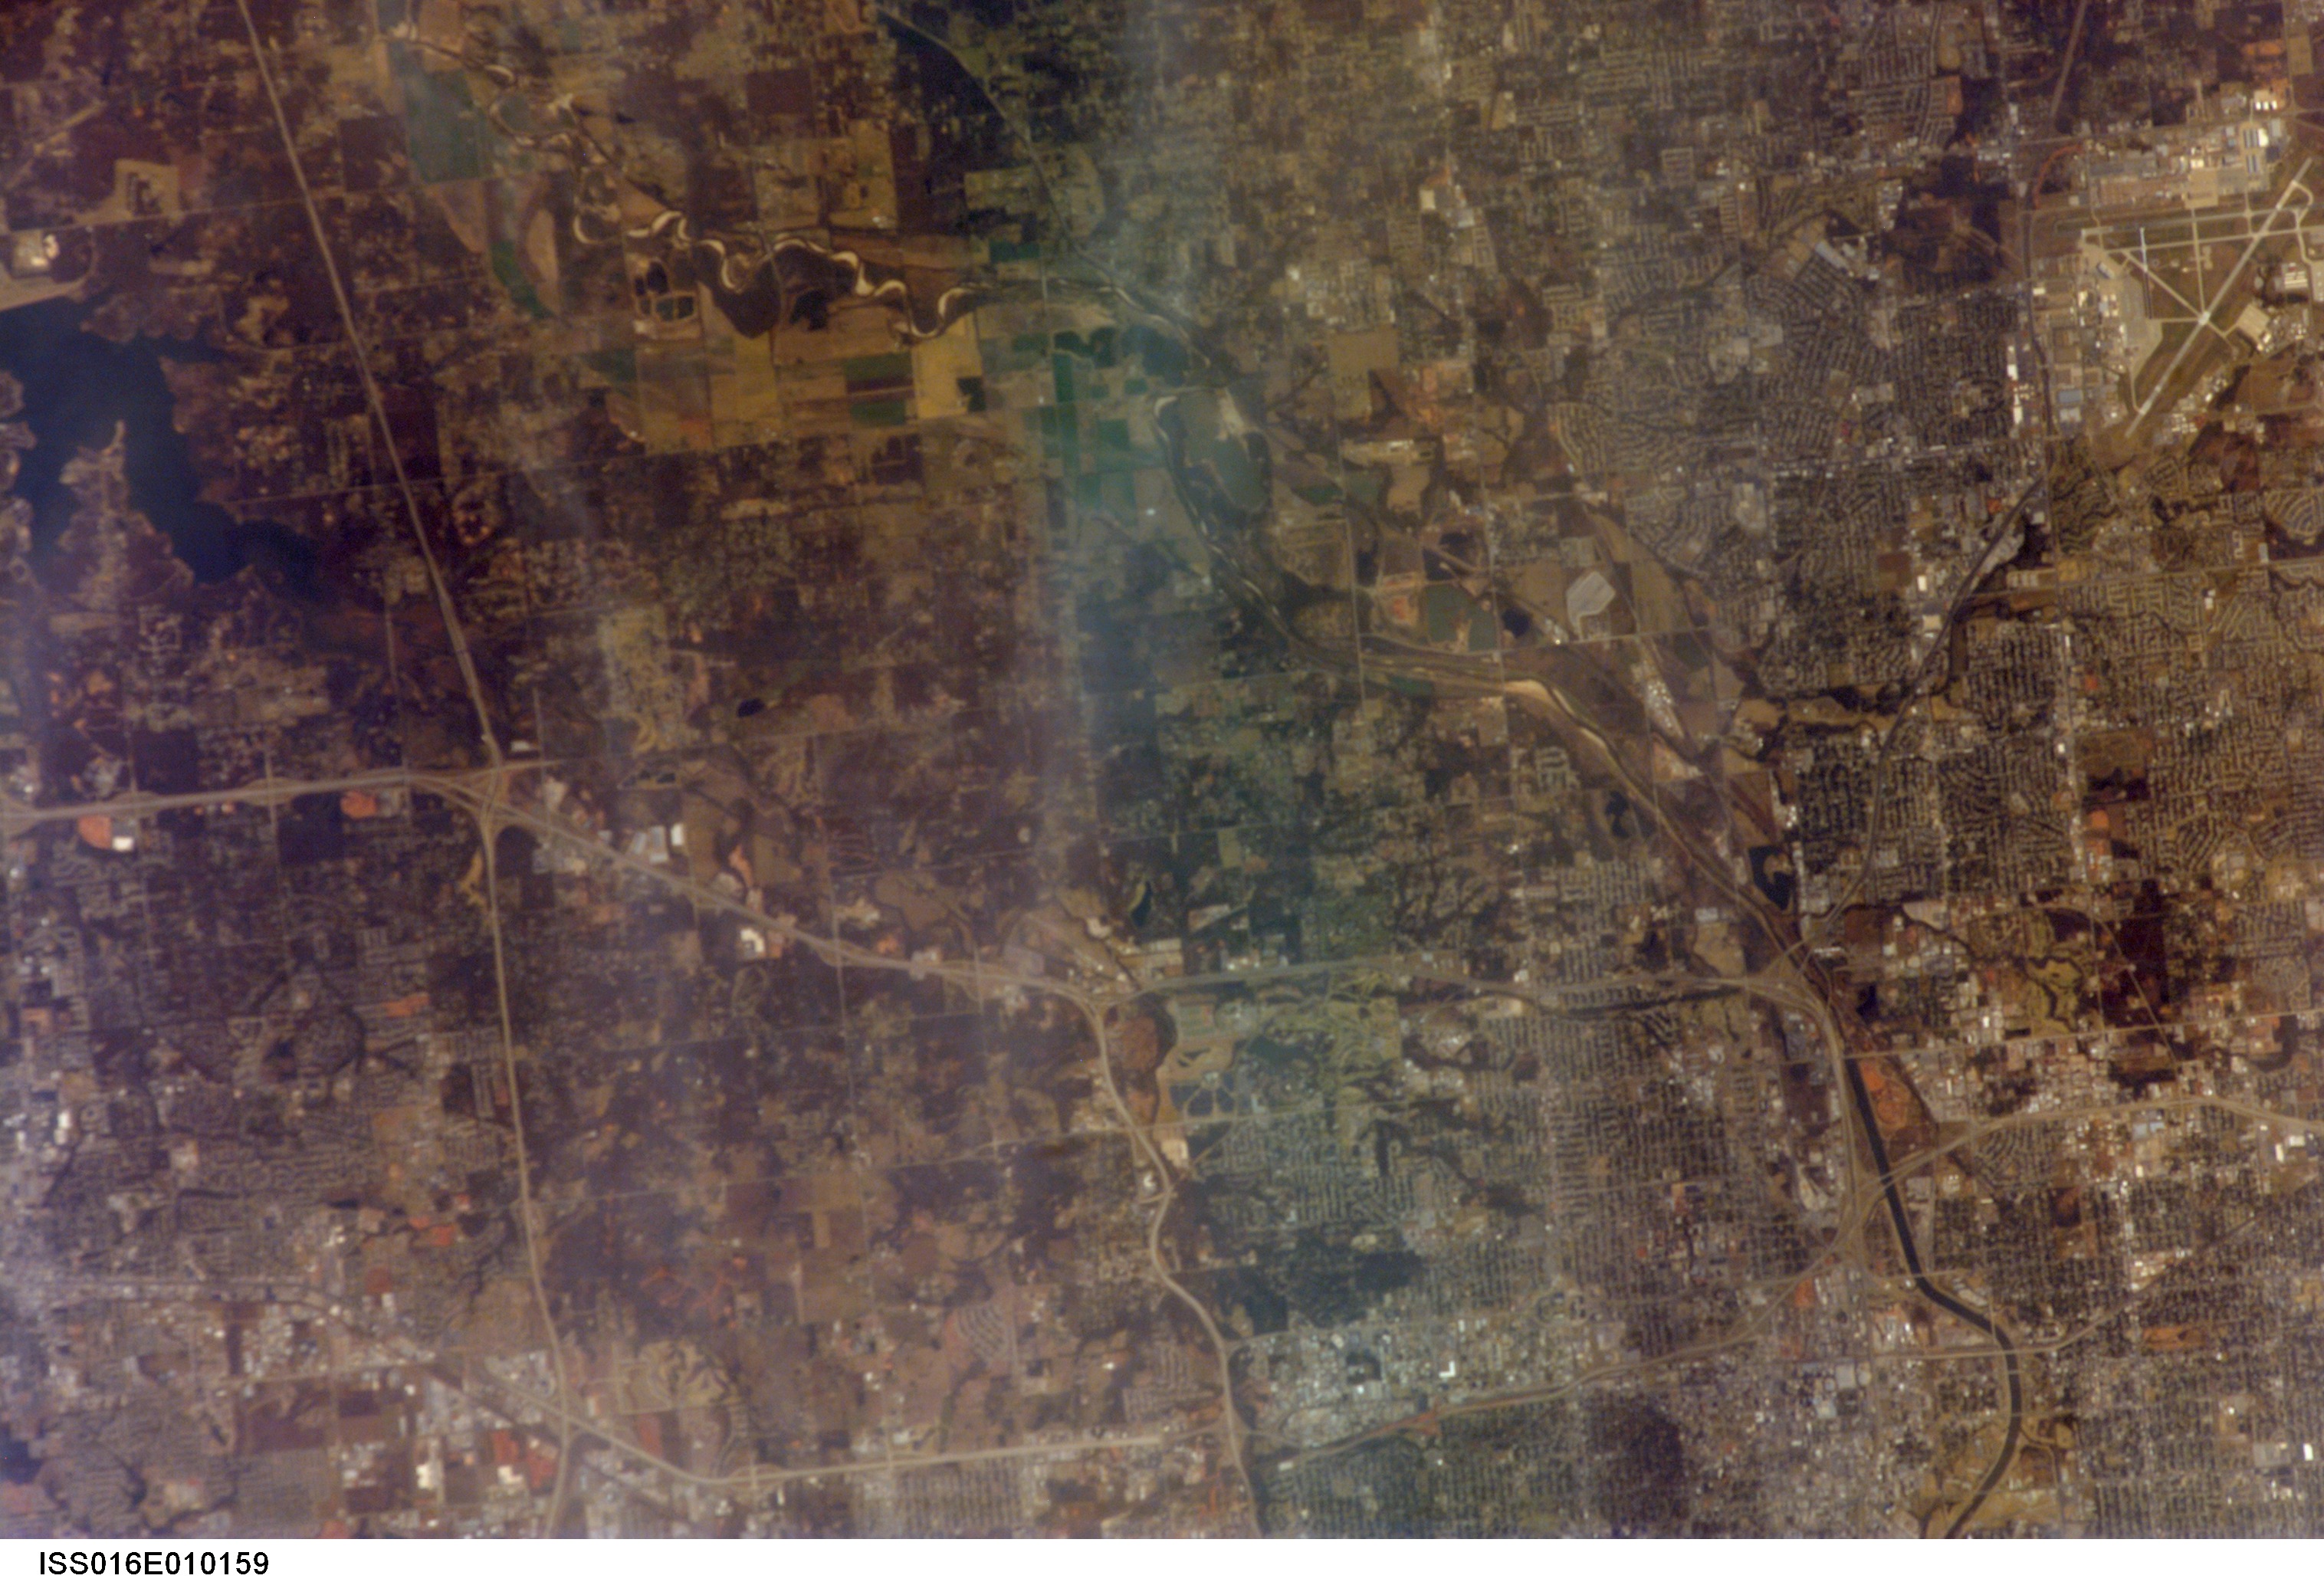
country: USA-OKLAHOMA
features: OKLAHOMA CITY, N. CANADIAN R.
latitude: 35.5
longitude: -97.4
